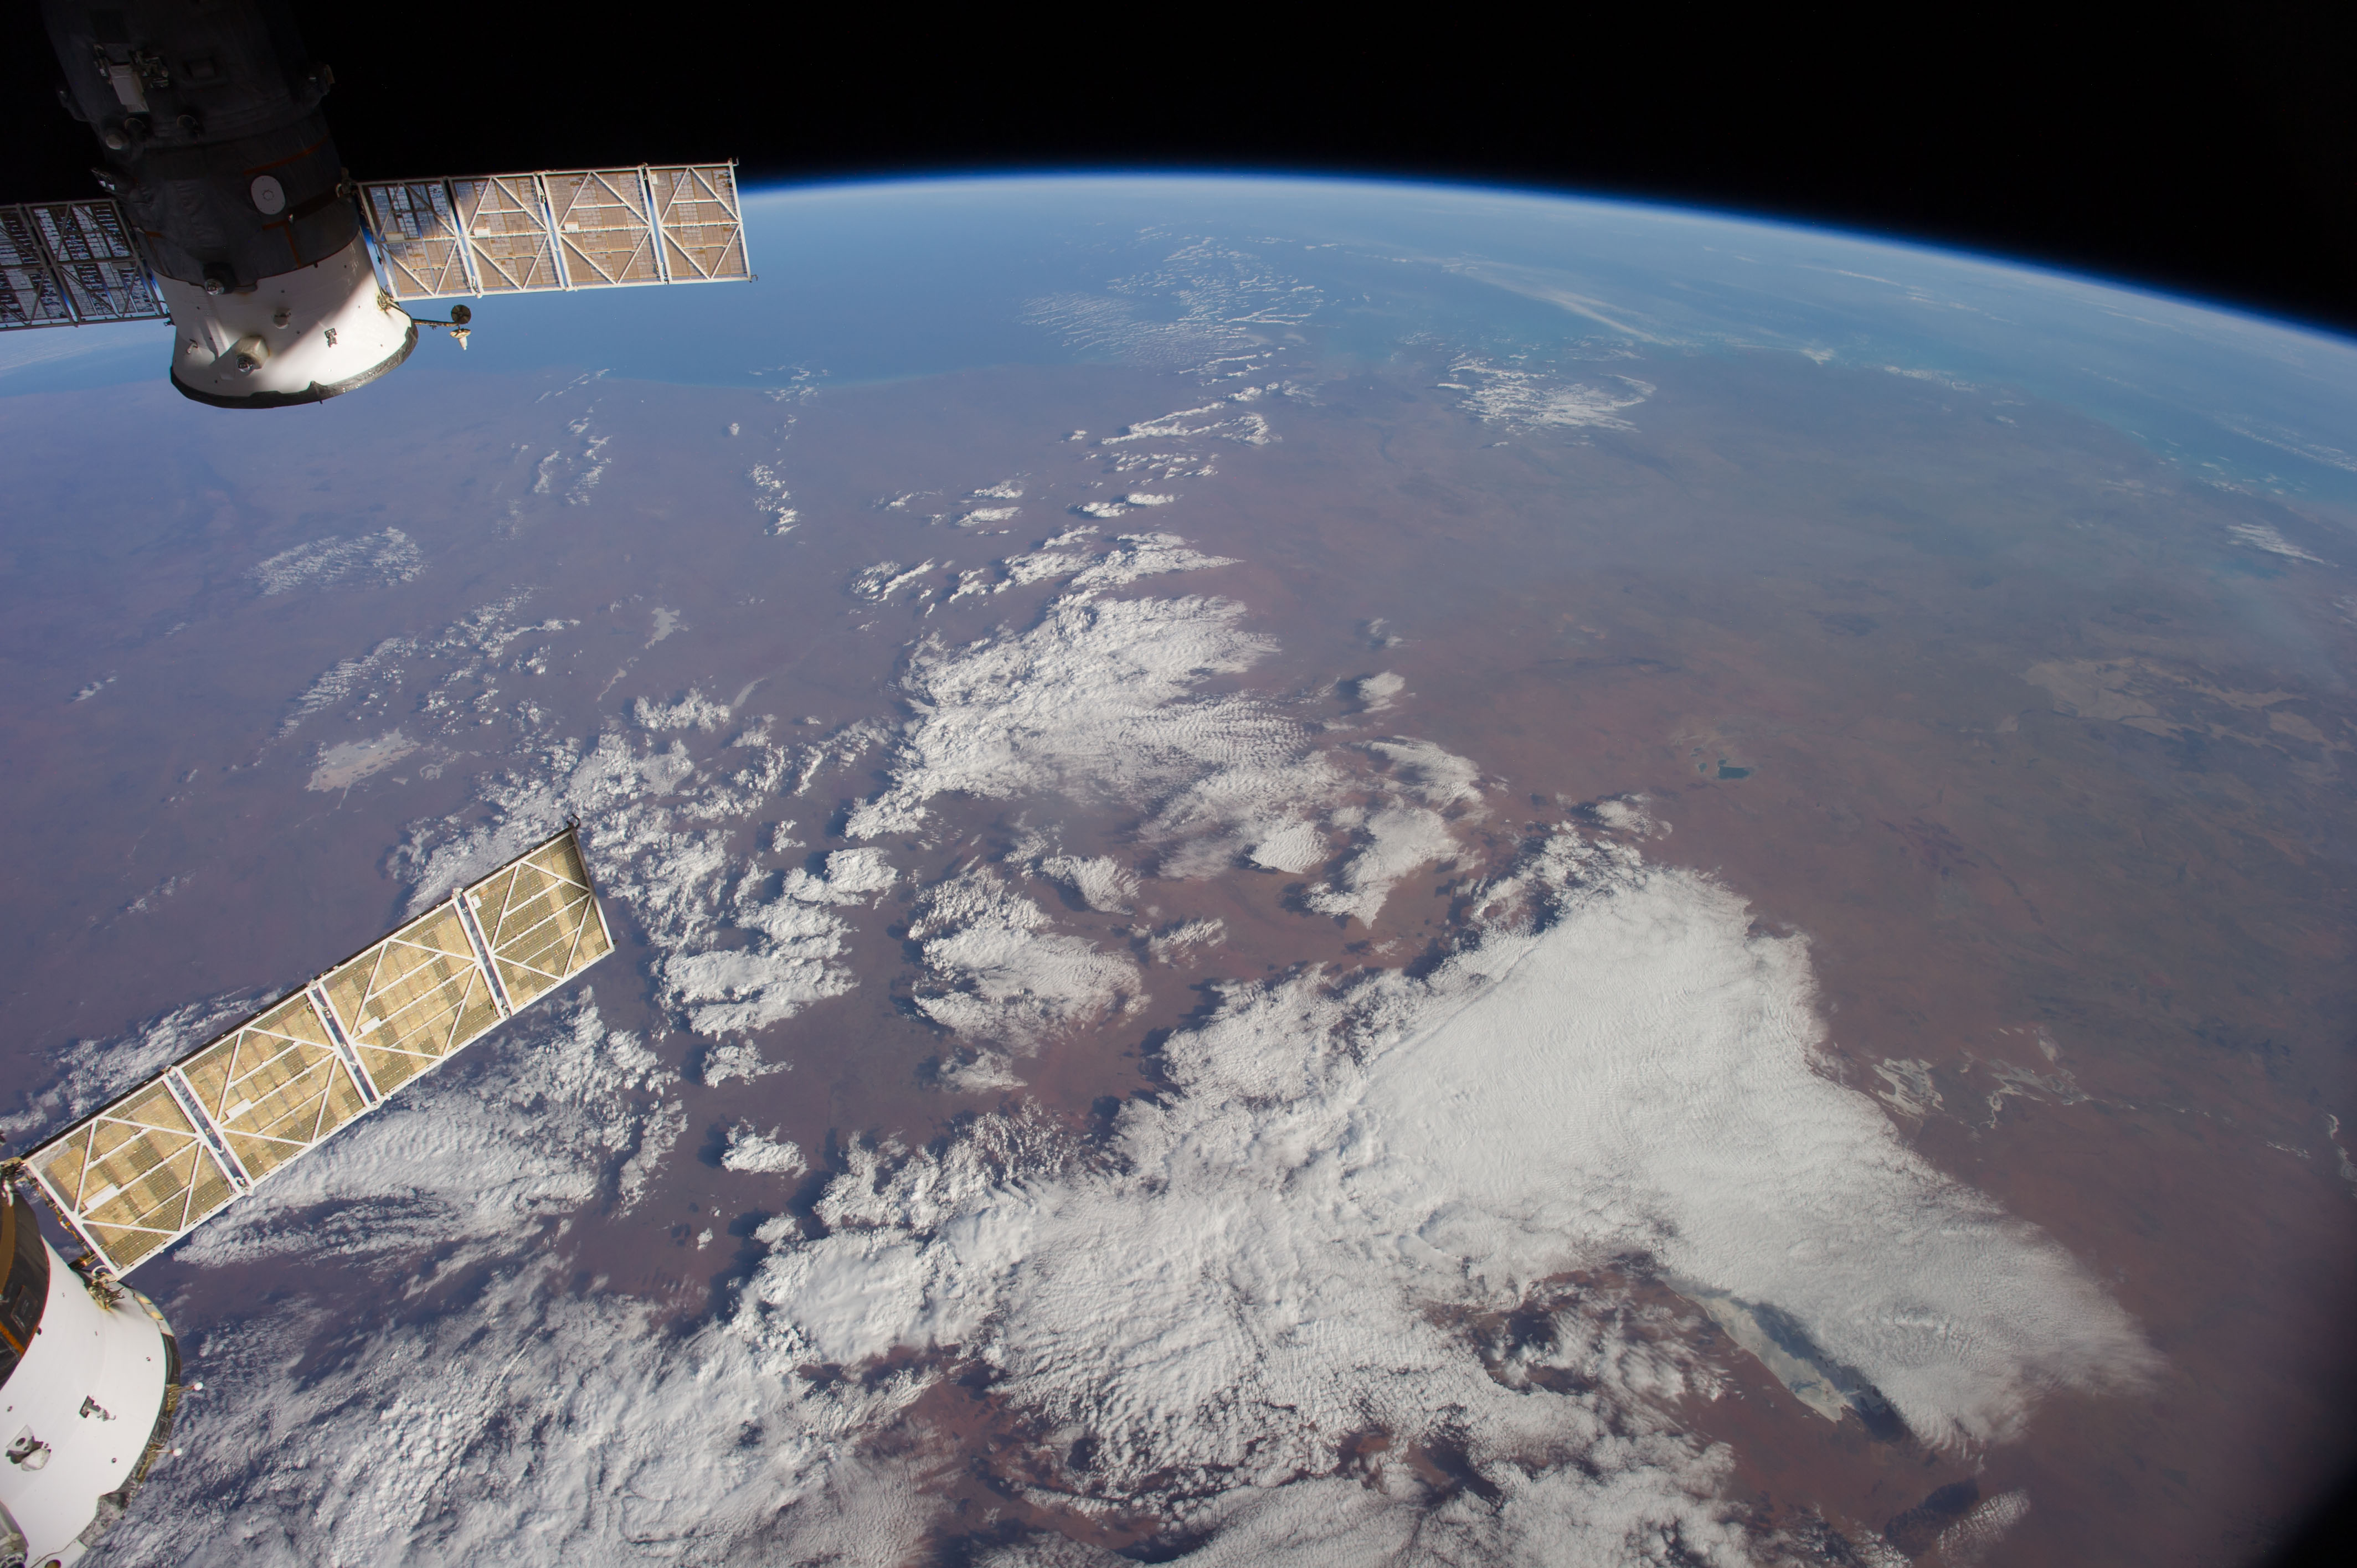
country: AUSTRALIA-WA
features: INDIAN O., L. GREGORY, L. MACKAY, GREAT SANDY DES., ATMOSPHERIC LIMB
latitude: -21.5
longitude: 125.5
